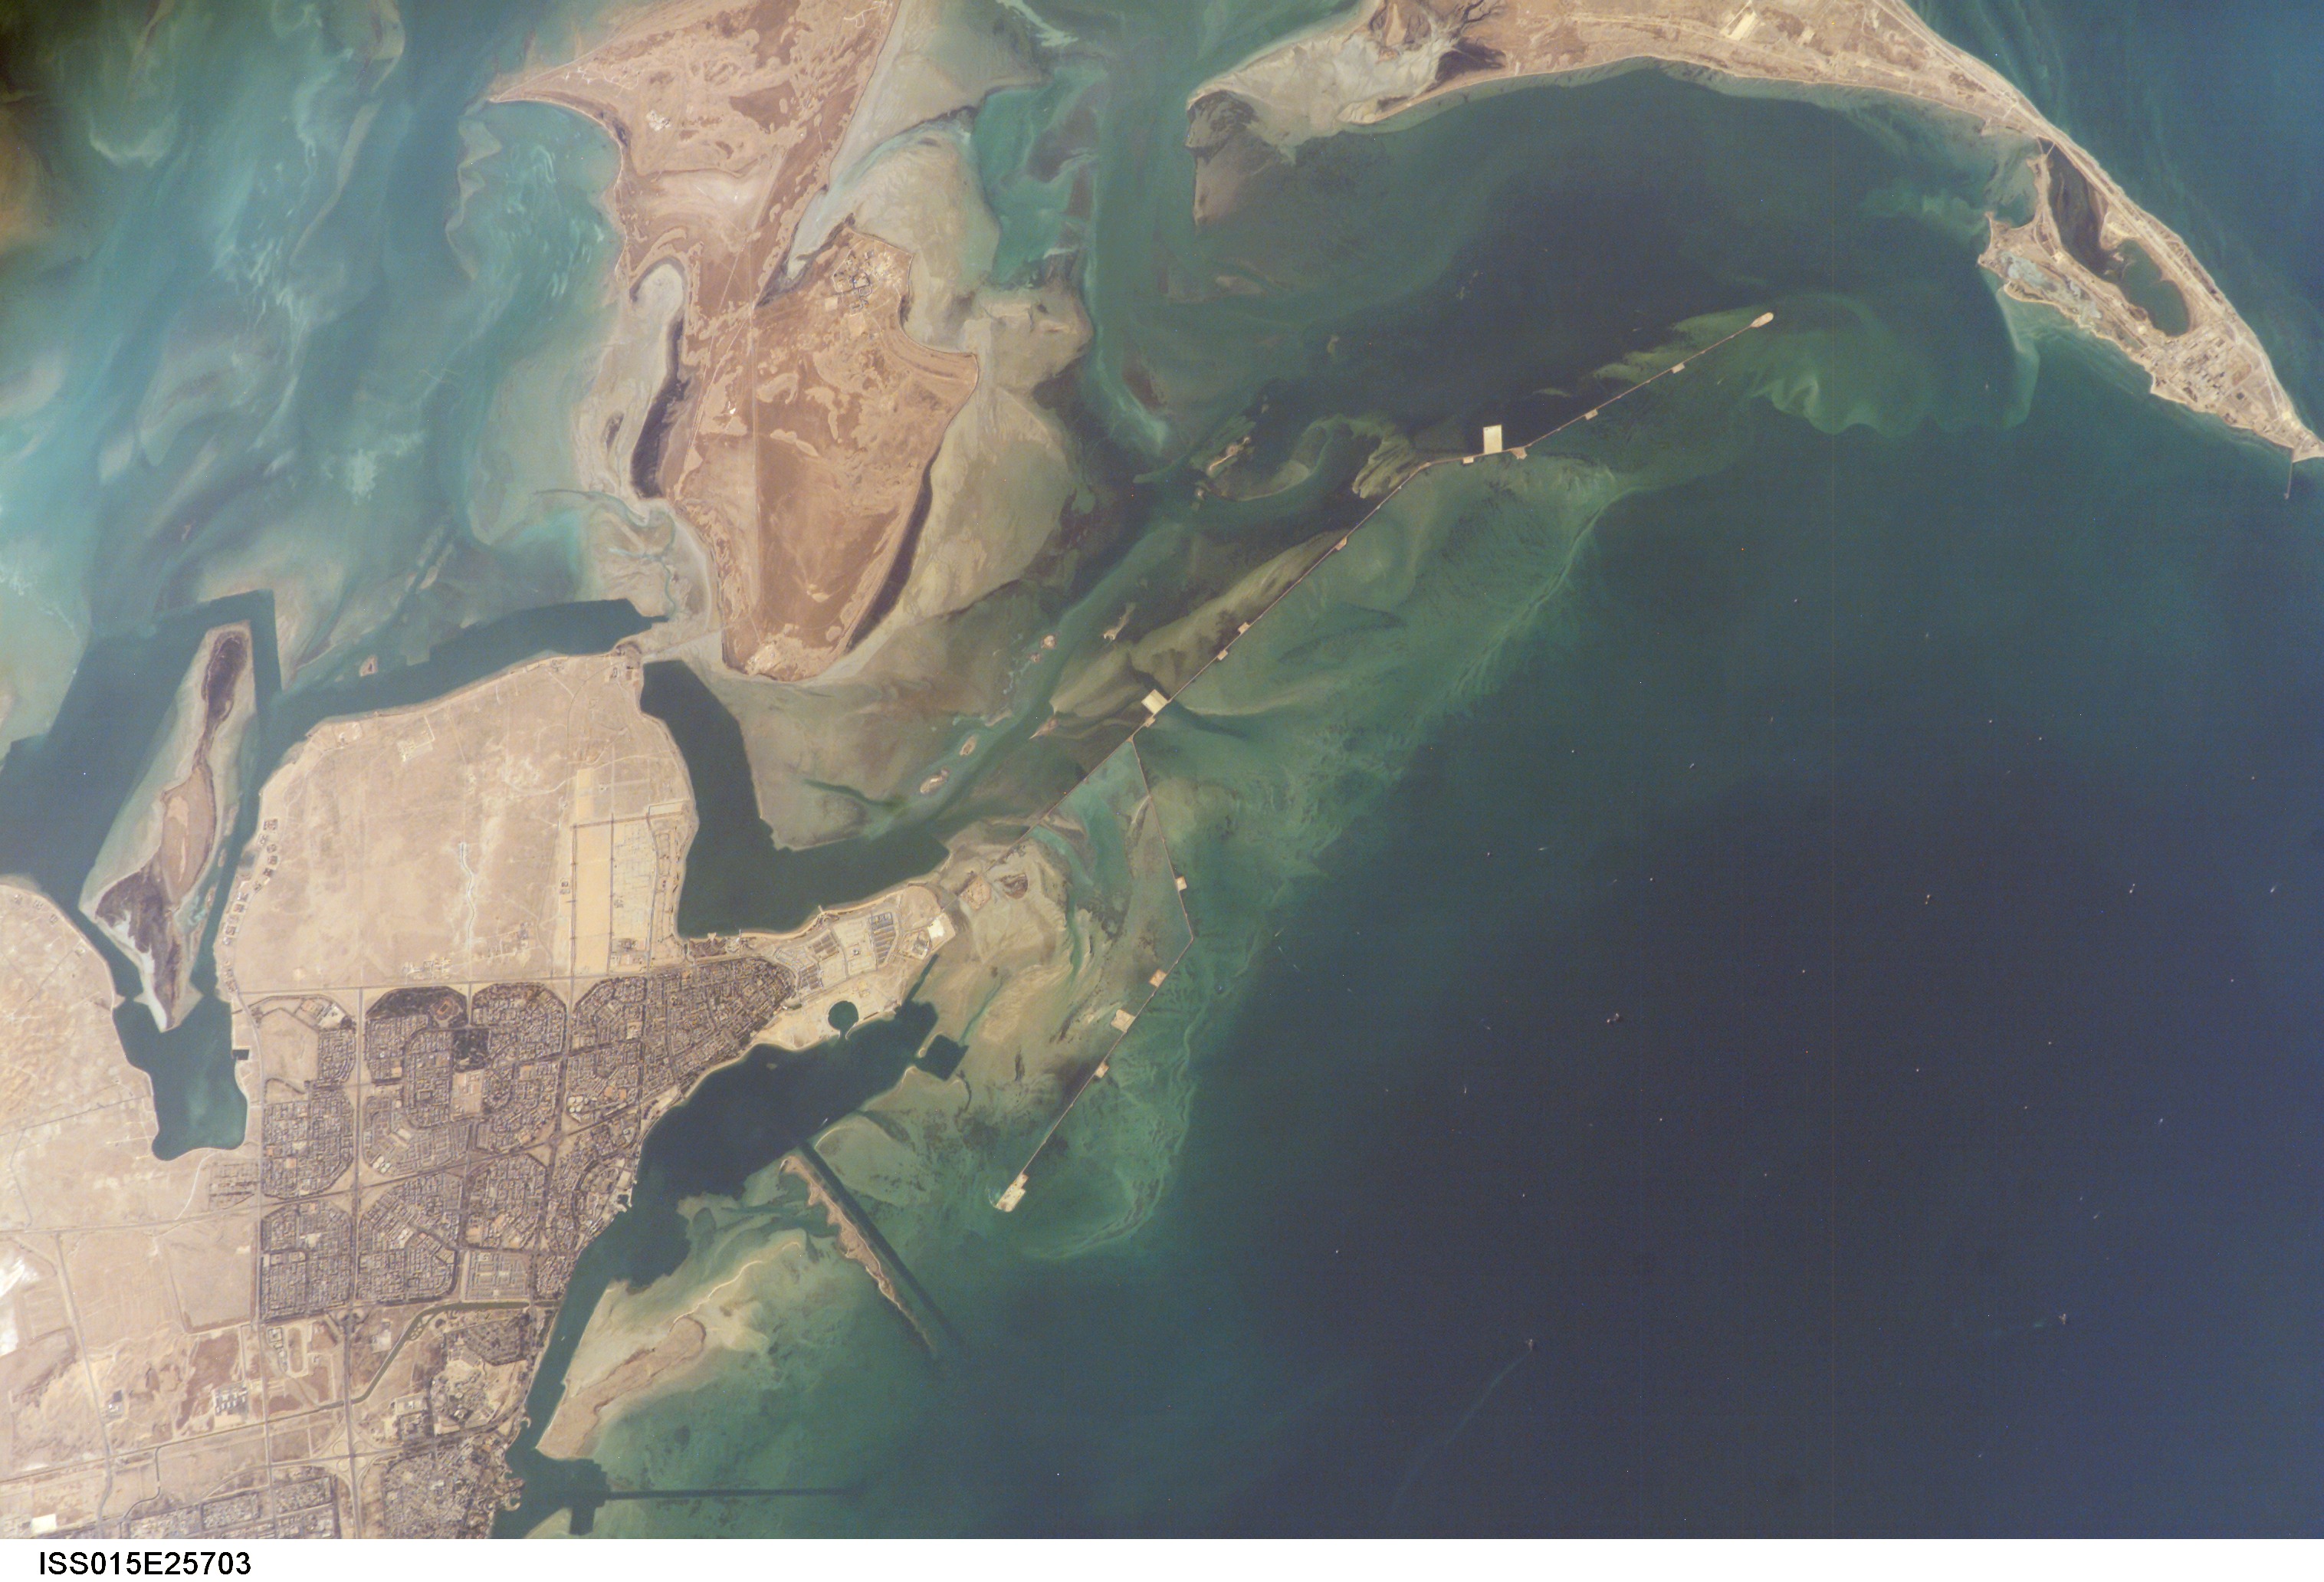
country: SAUDI ARABIA
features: JETTY, PORT, AL BATINAH PEN.
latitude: 27.2
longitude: 49.6
